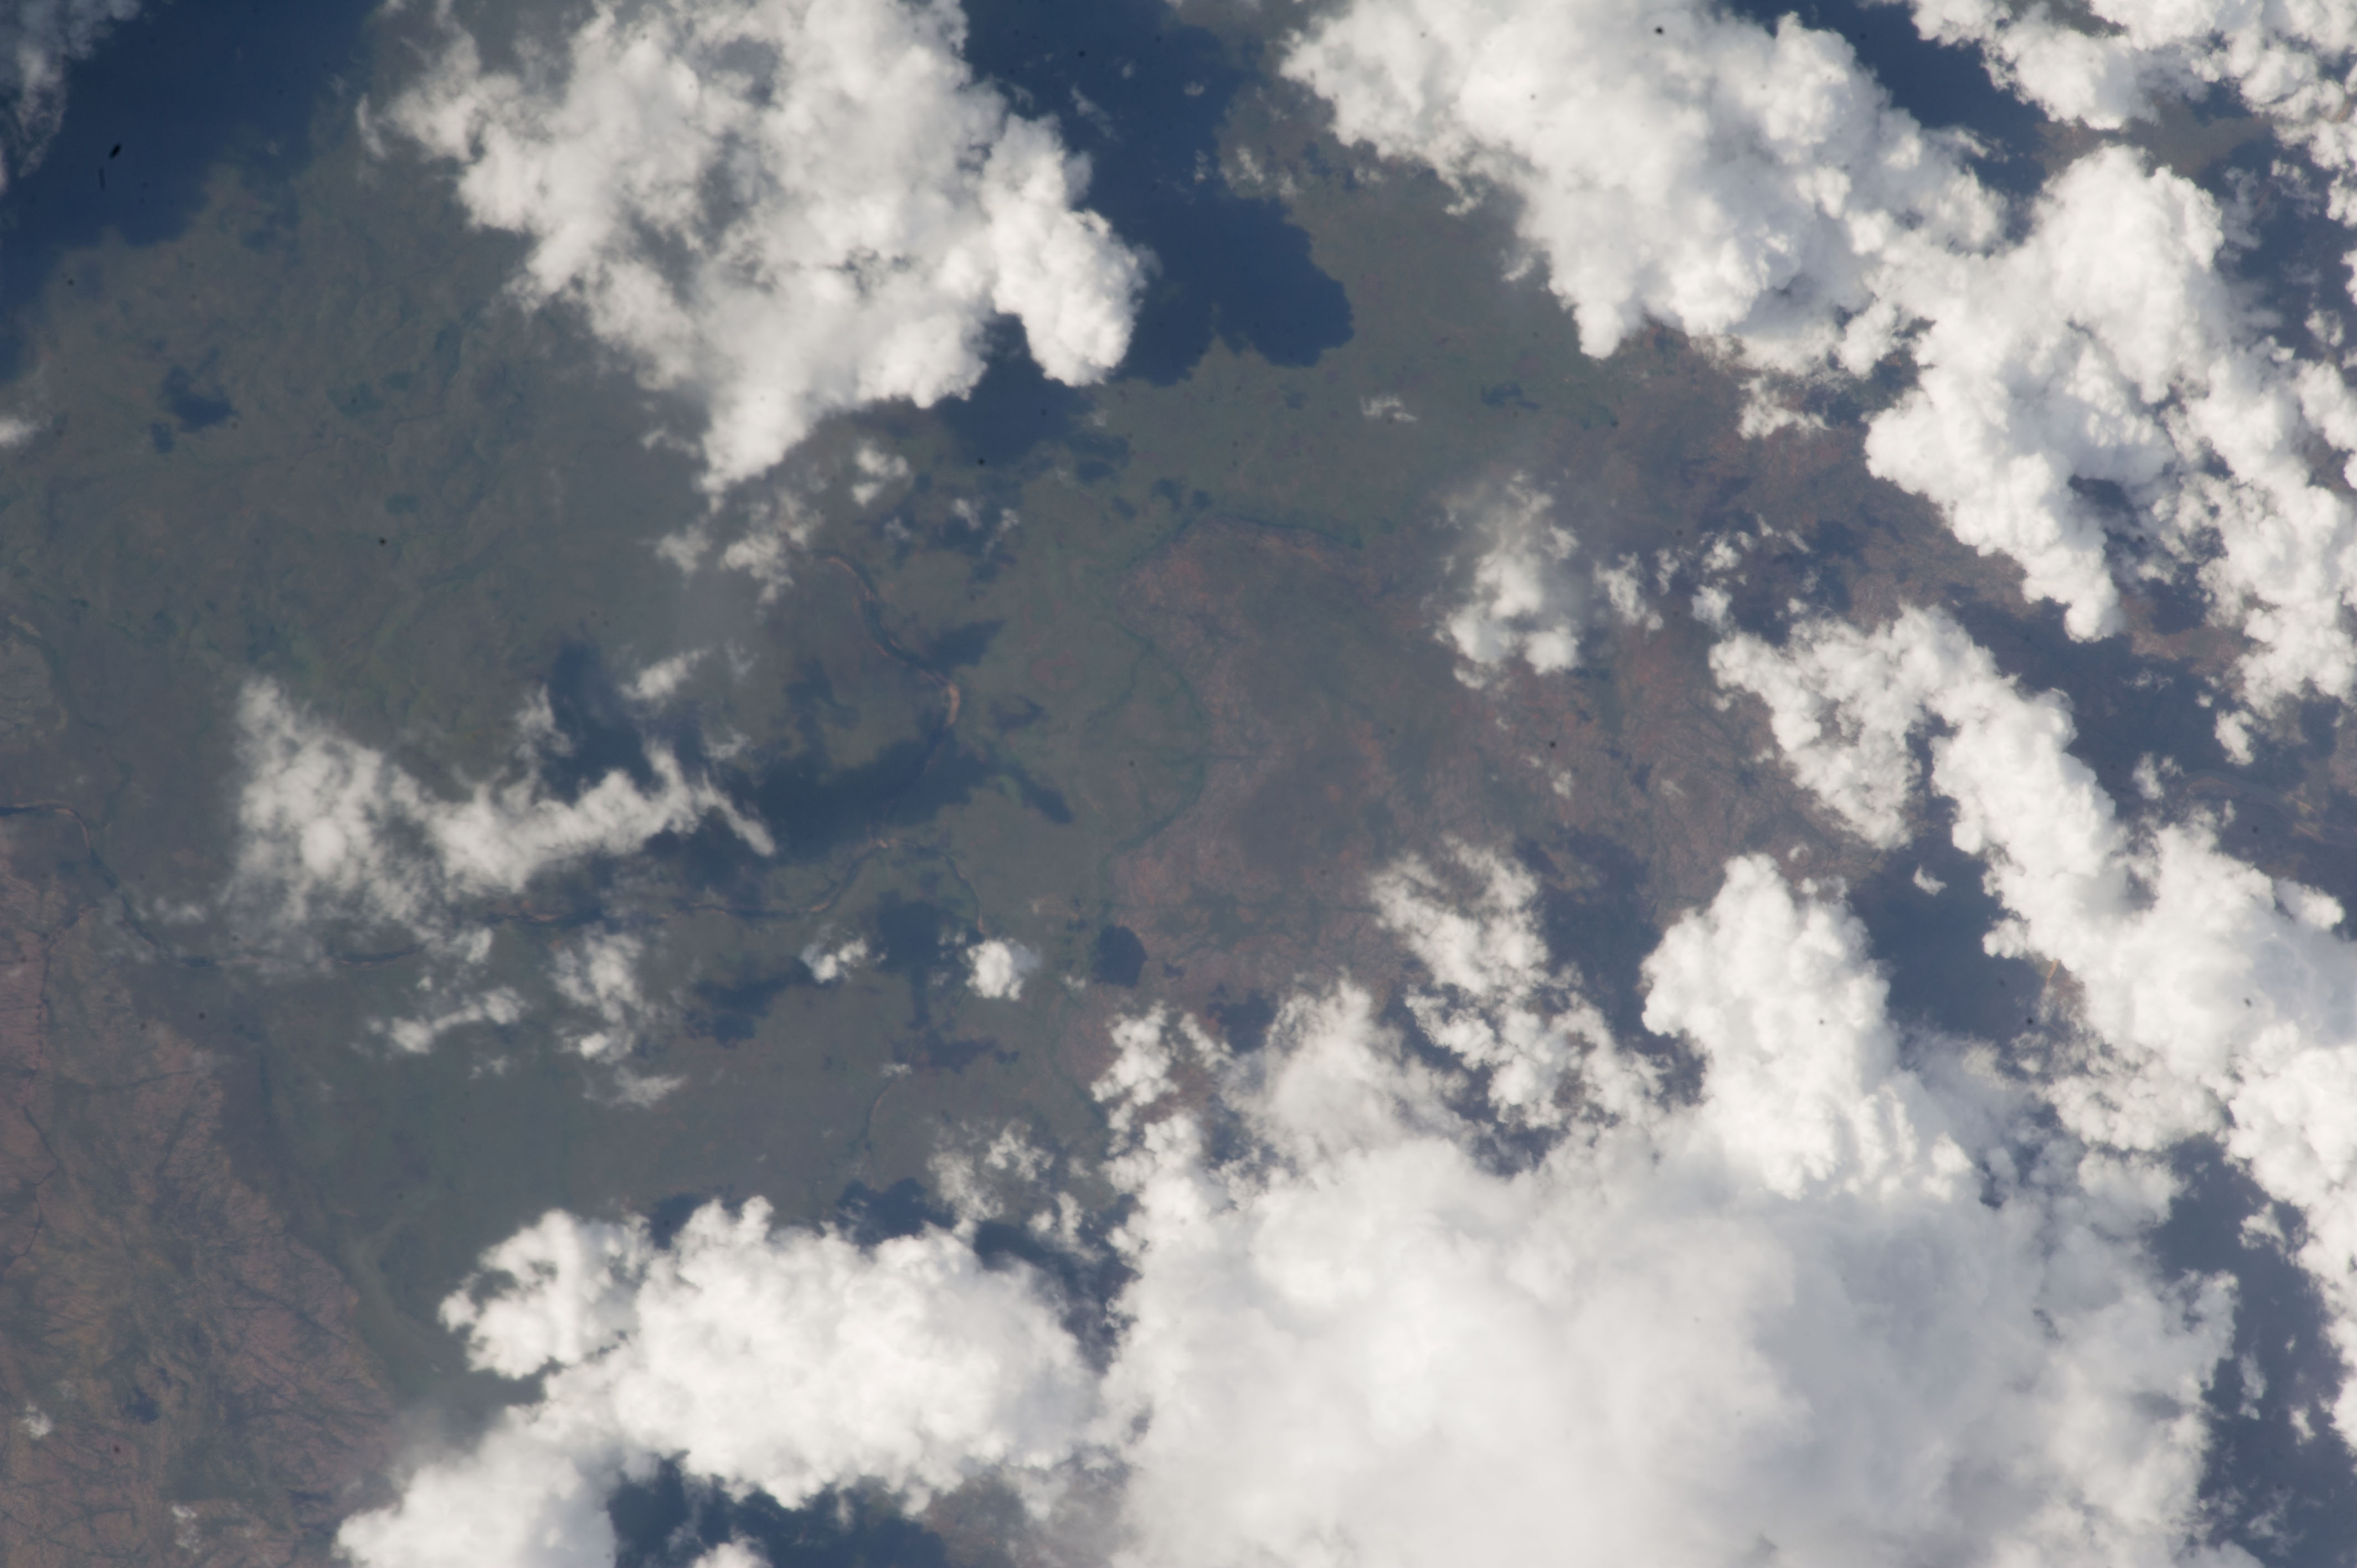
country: AUSTRALIA-WA
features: MORGAN R. CARSON R., CARSON ESCARPMENT
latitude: -14.5
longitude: 127.0
